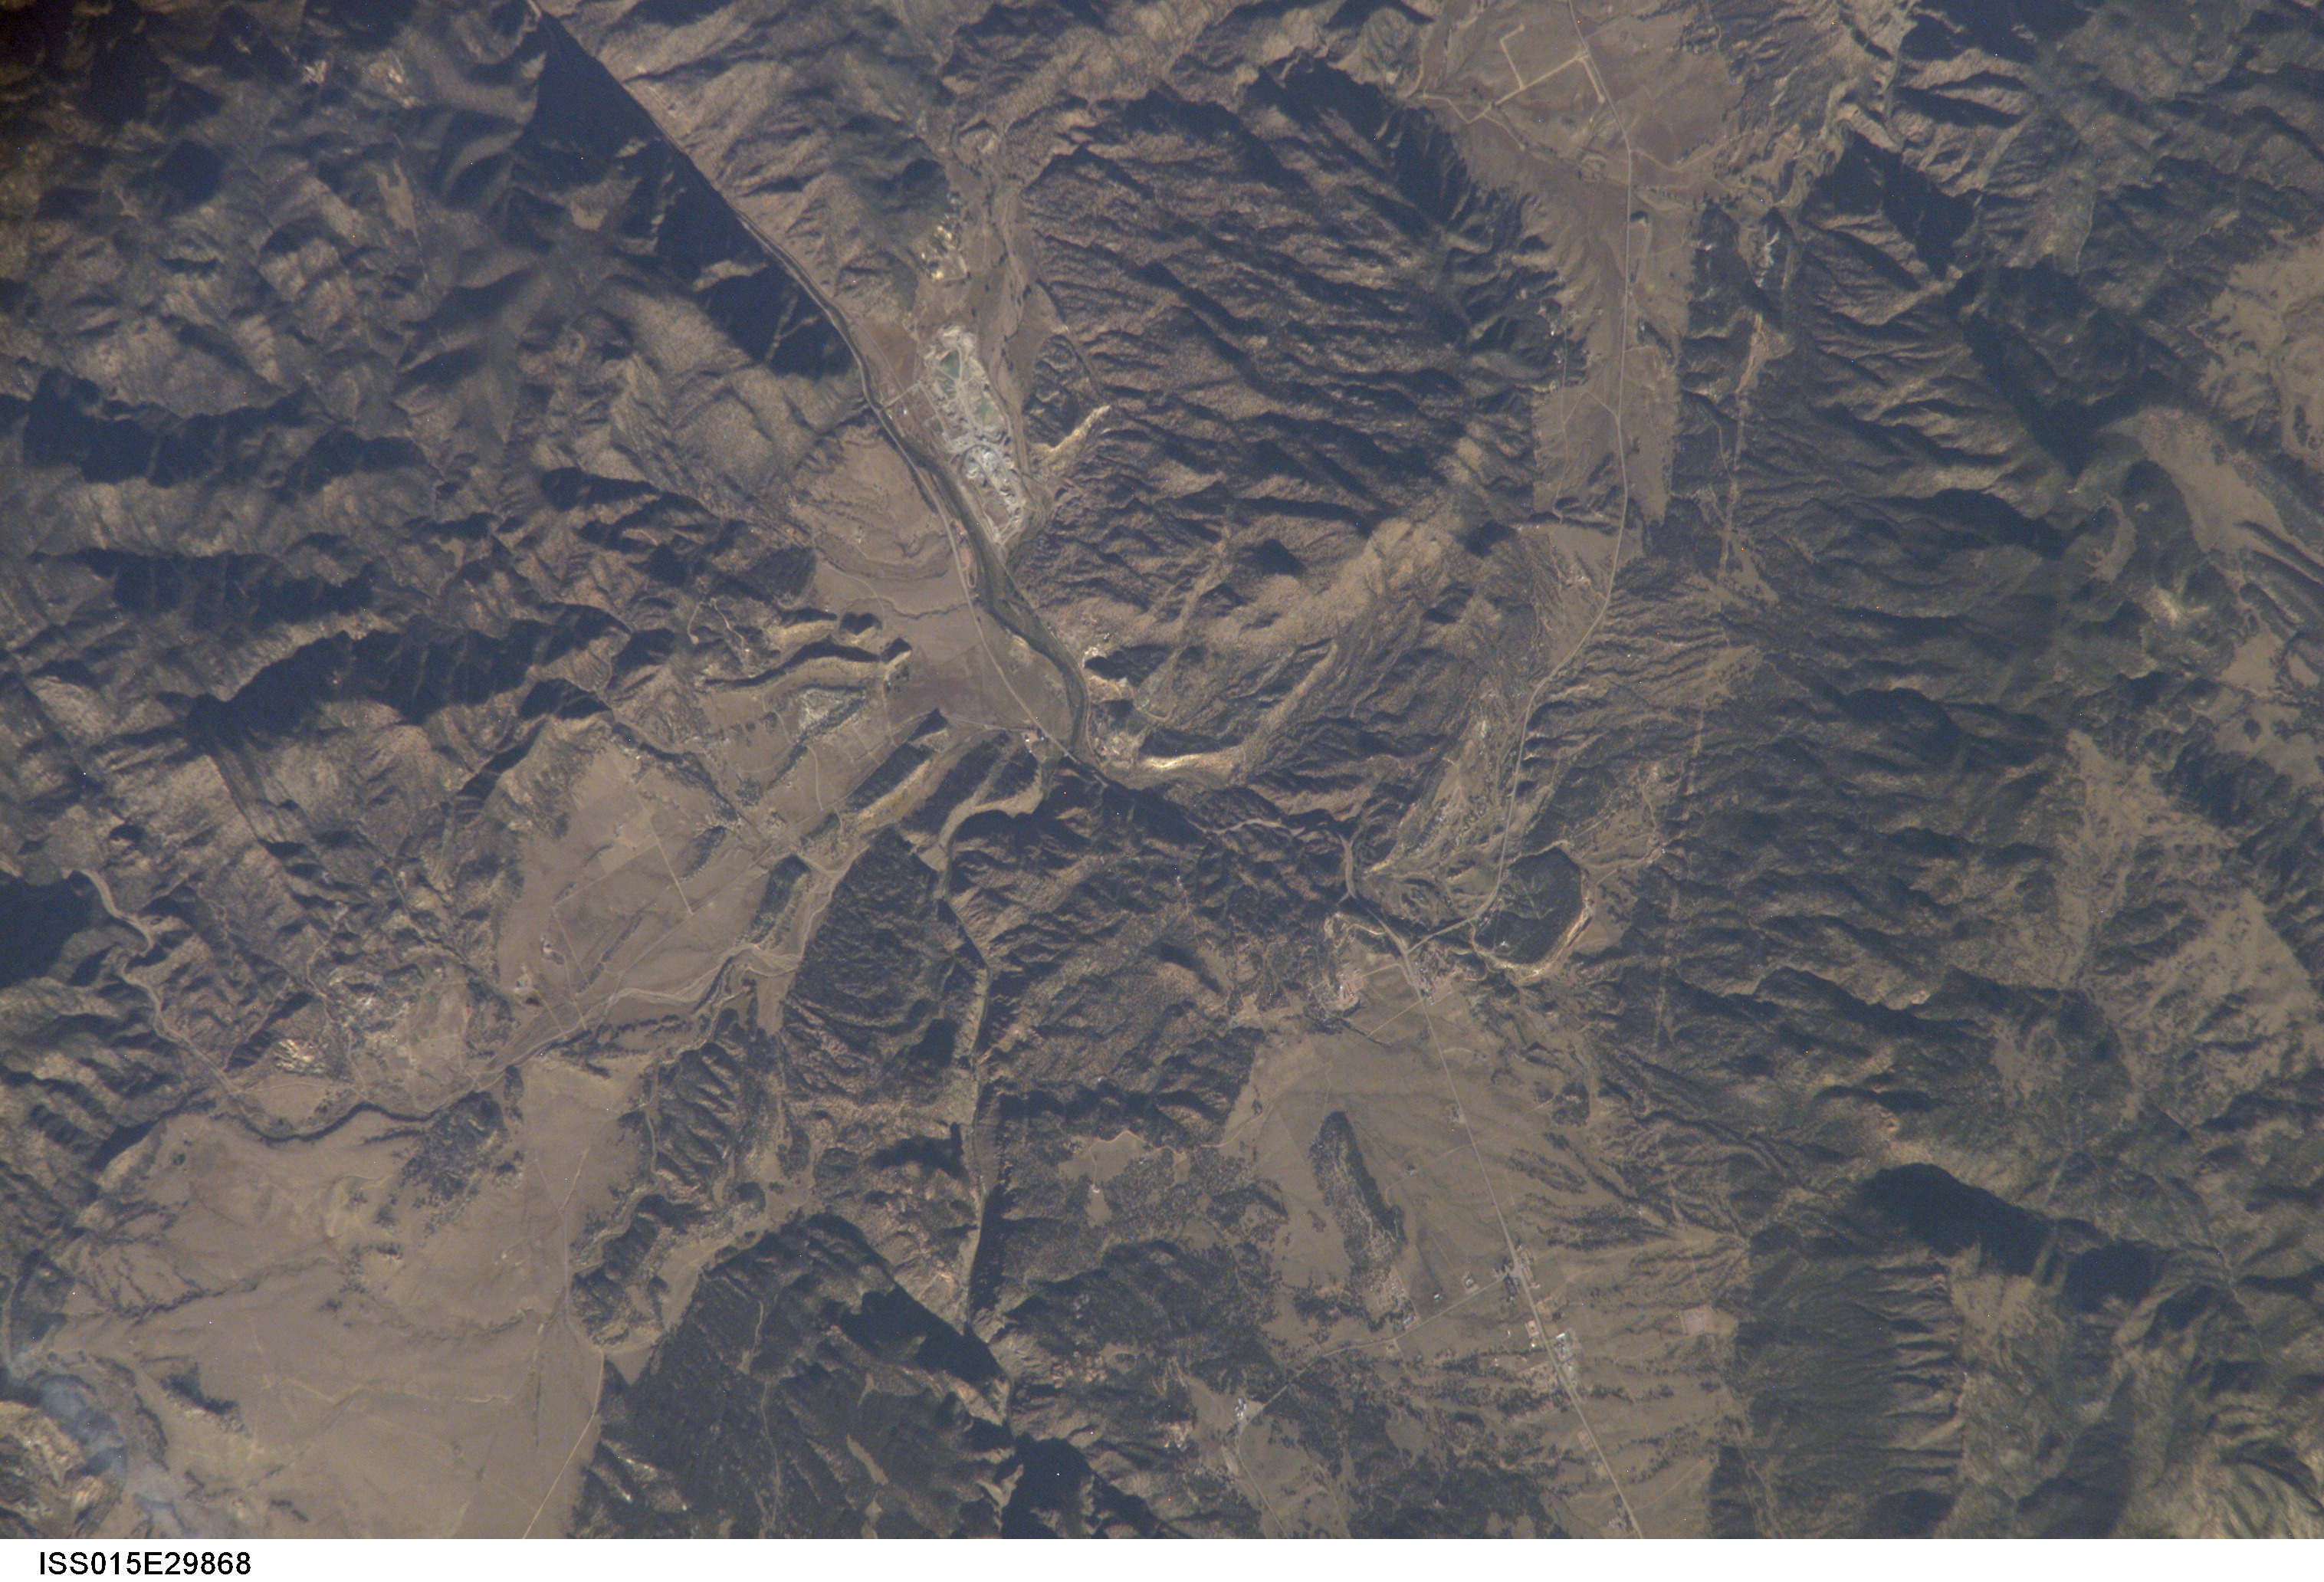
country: USA-COLORADO
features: ROYAL GORGE, ARKANSAS R., MTS.
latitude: 38.5
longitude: -105.4
